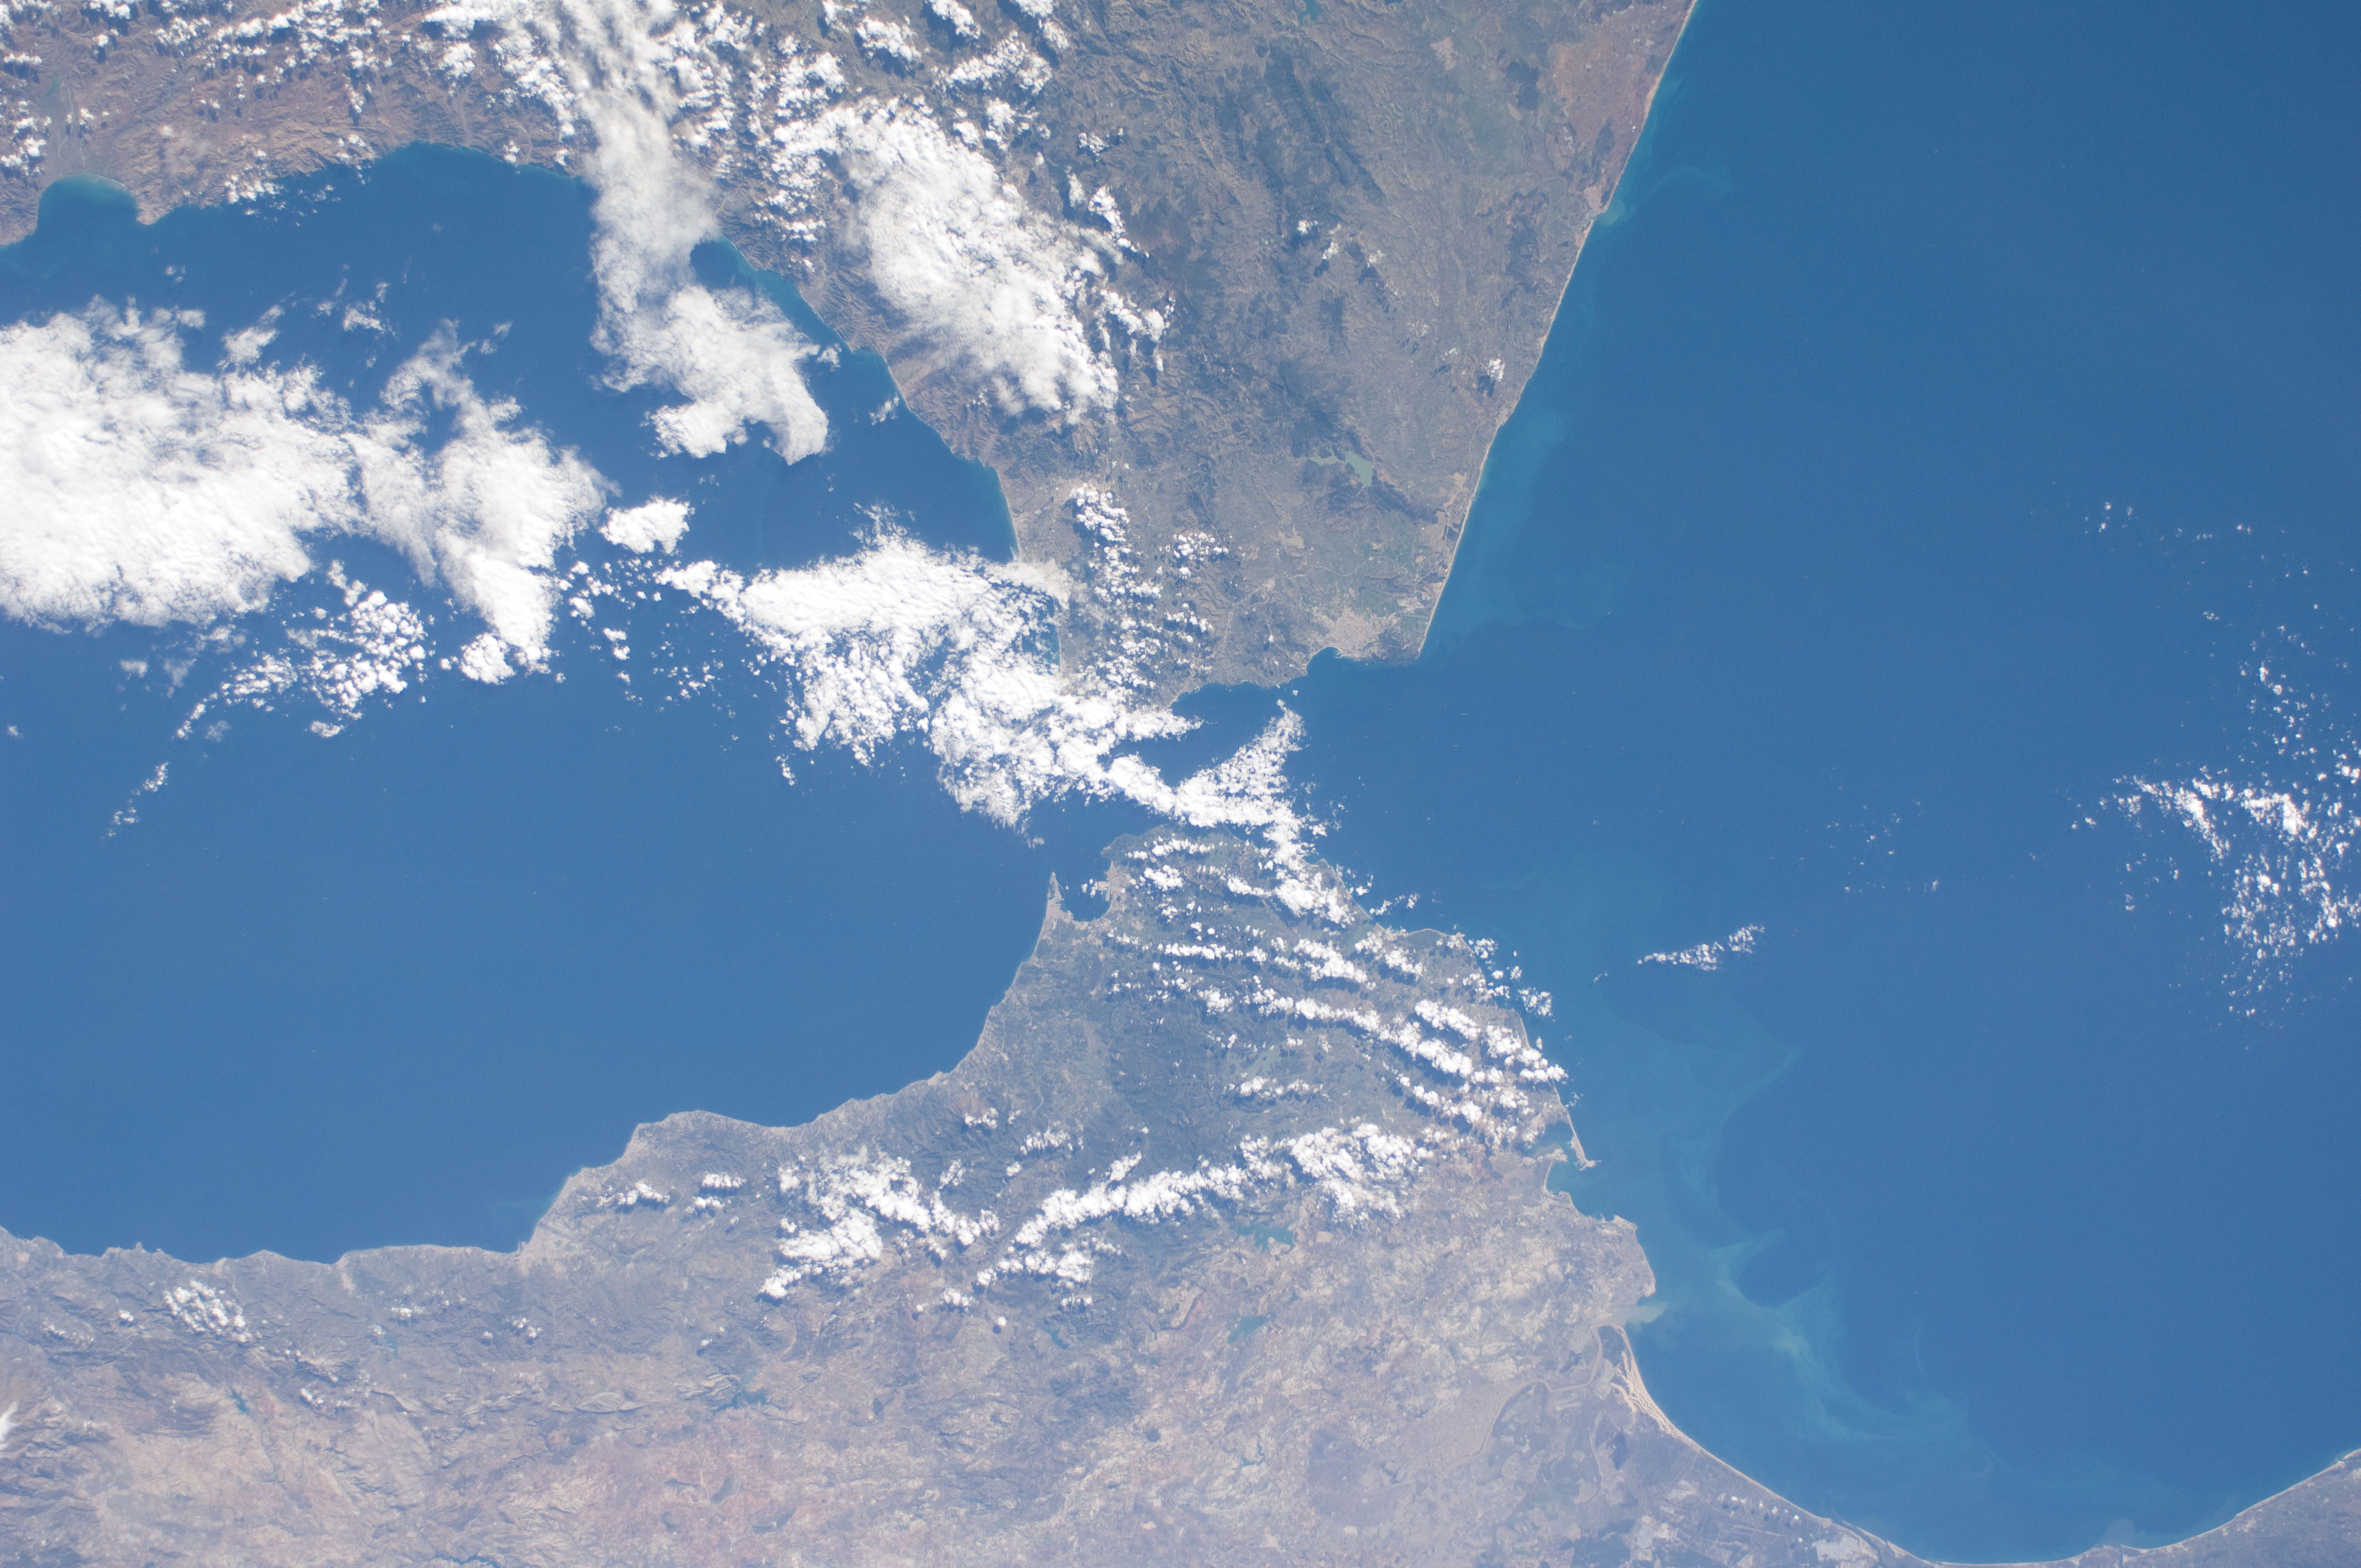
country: SPAIN
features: STR. OF GIBRALTAR AREA
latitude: 36.0
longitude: -5.5
